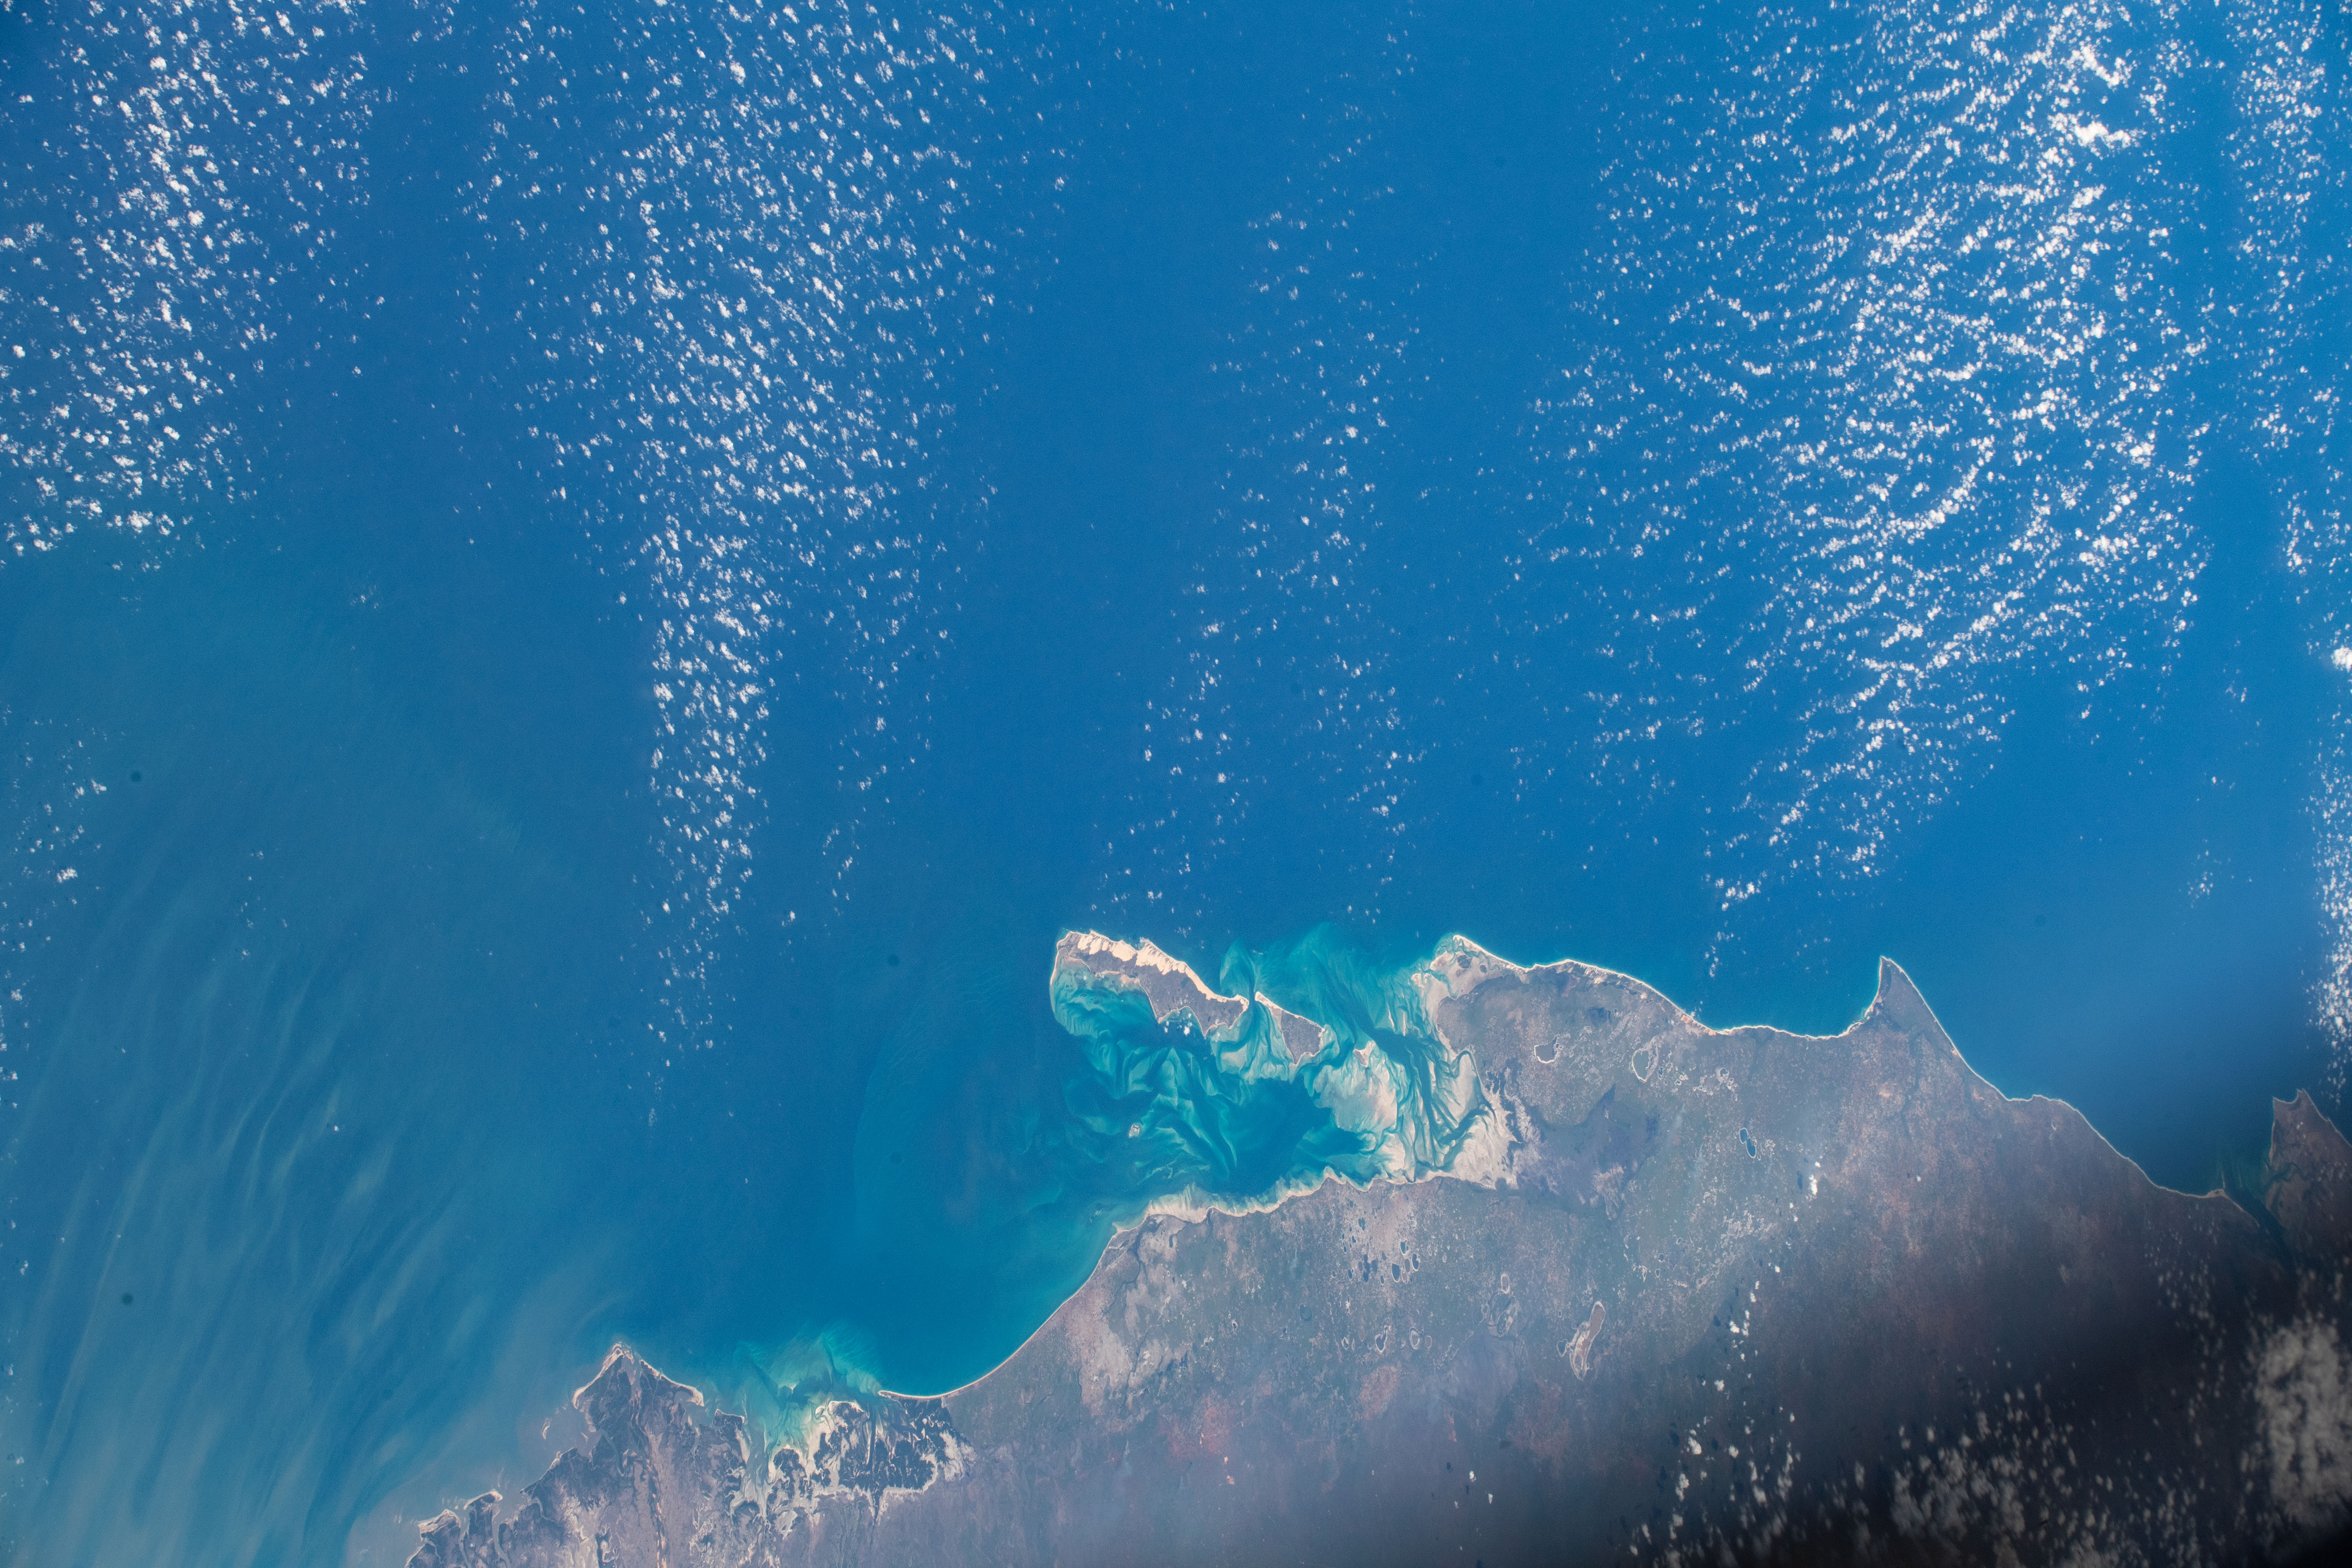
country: MOZAMBIQUE
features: ILLHA DO BAZARUTO, ILLHA MAGARUQUE
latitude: -21.6
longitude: 35.9
